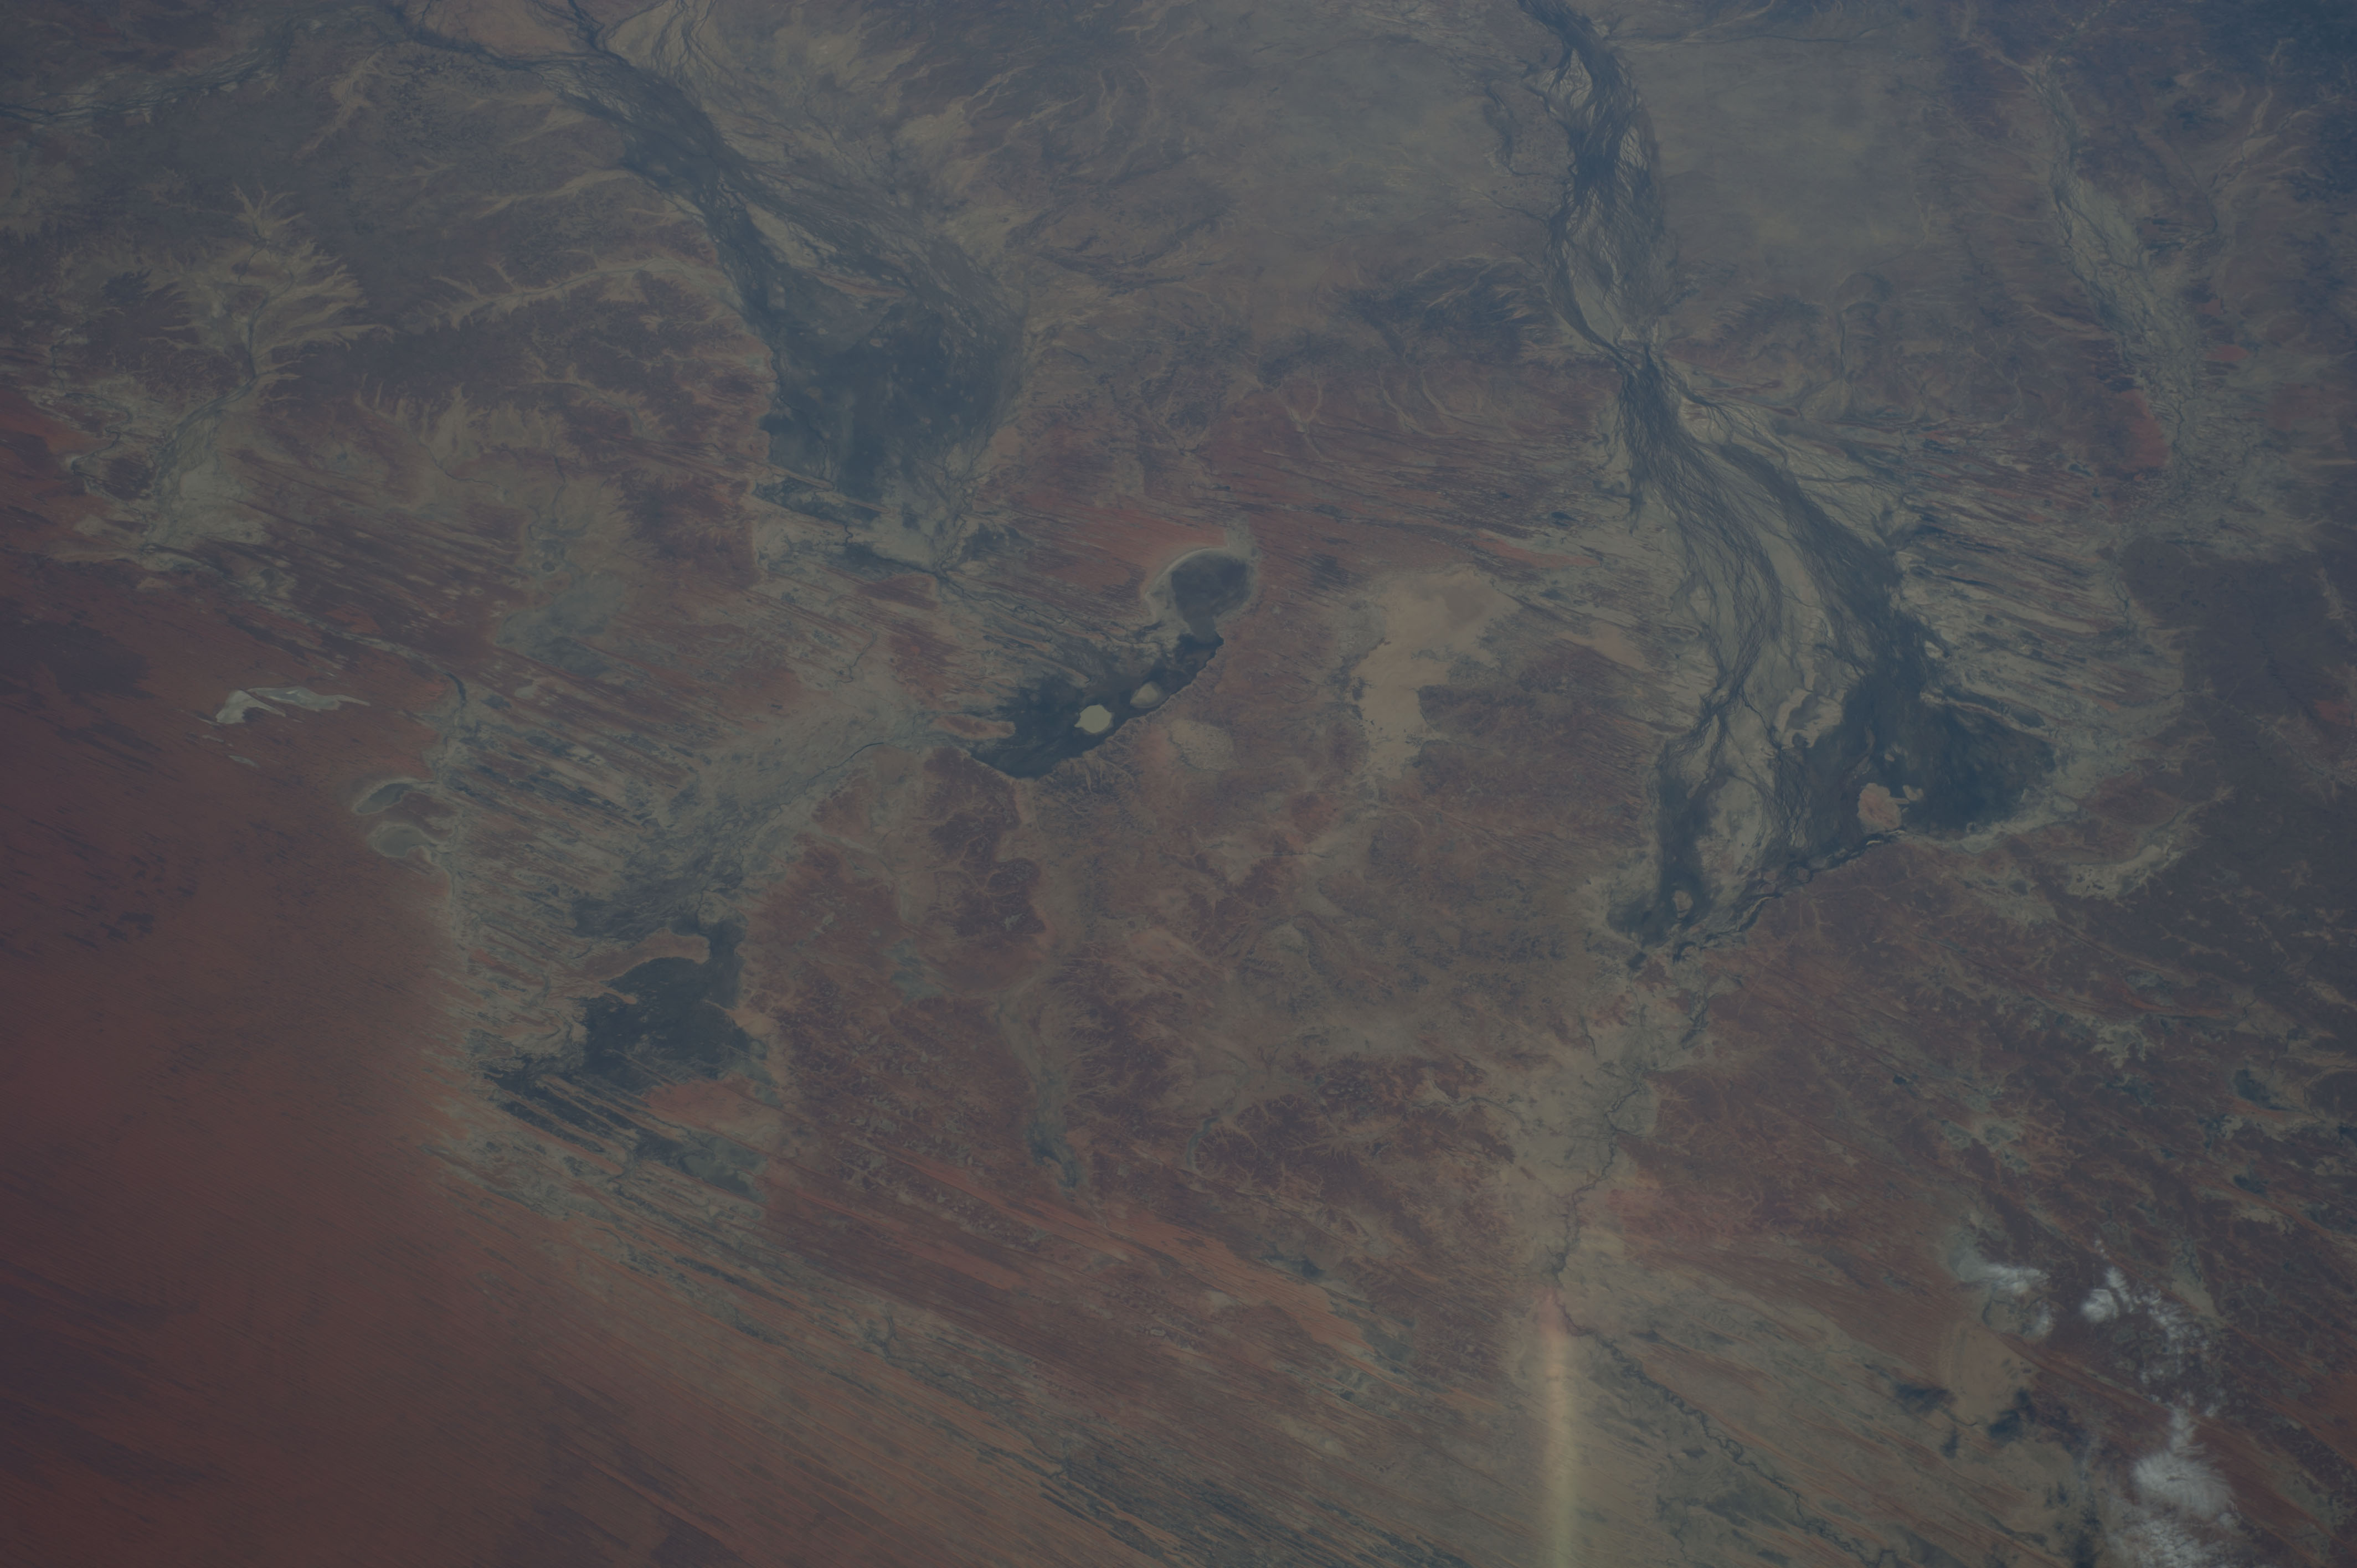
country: AUSTRALIA-Q
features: ASTREBLA DOWNS NATIONAL PRK, L. MACHATTIE, L. MIPIA, L. KOOLIVOO
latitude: -25.0
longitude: 139.5
